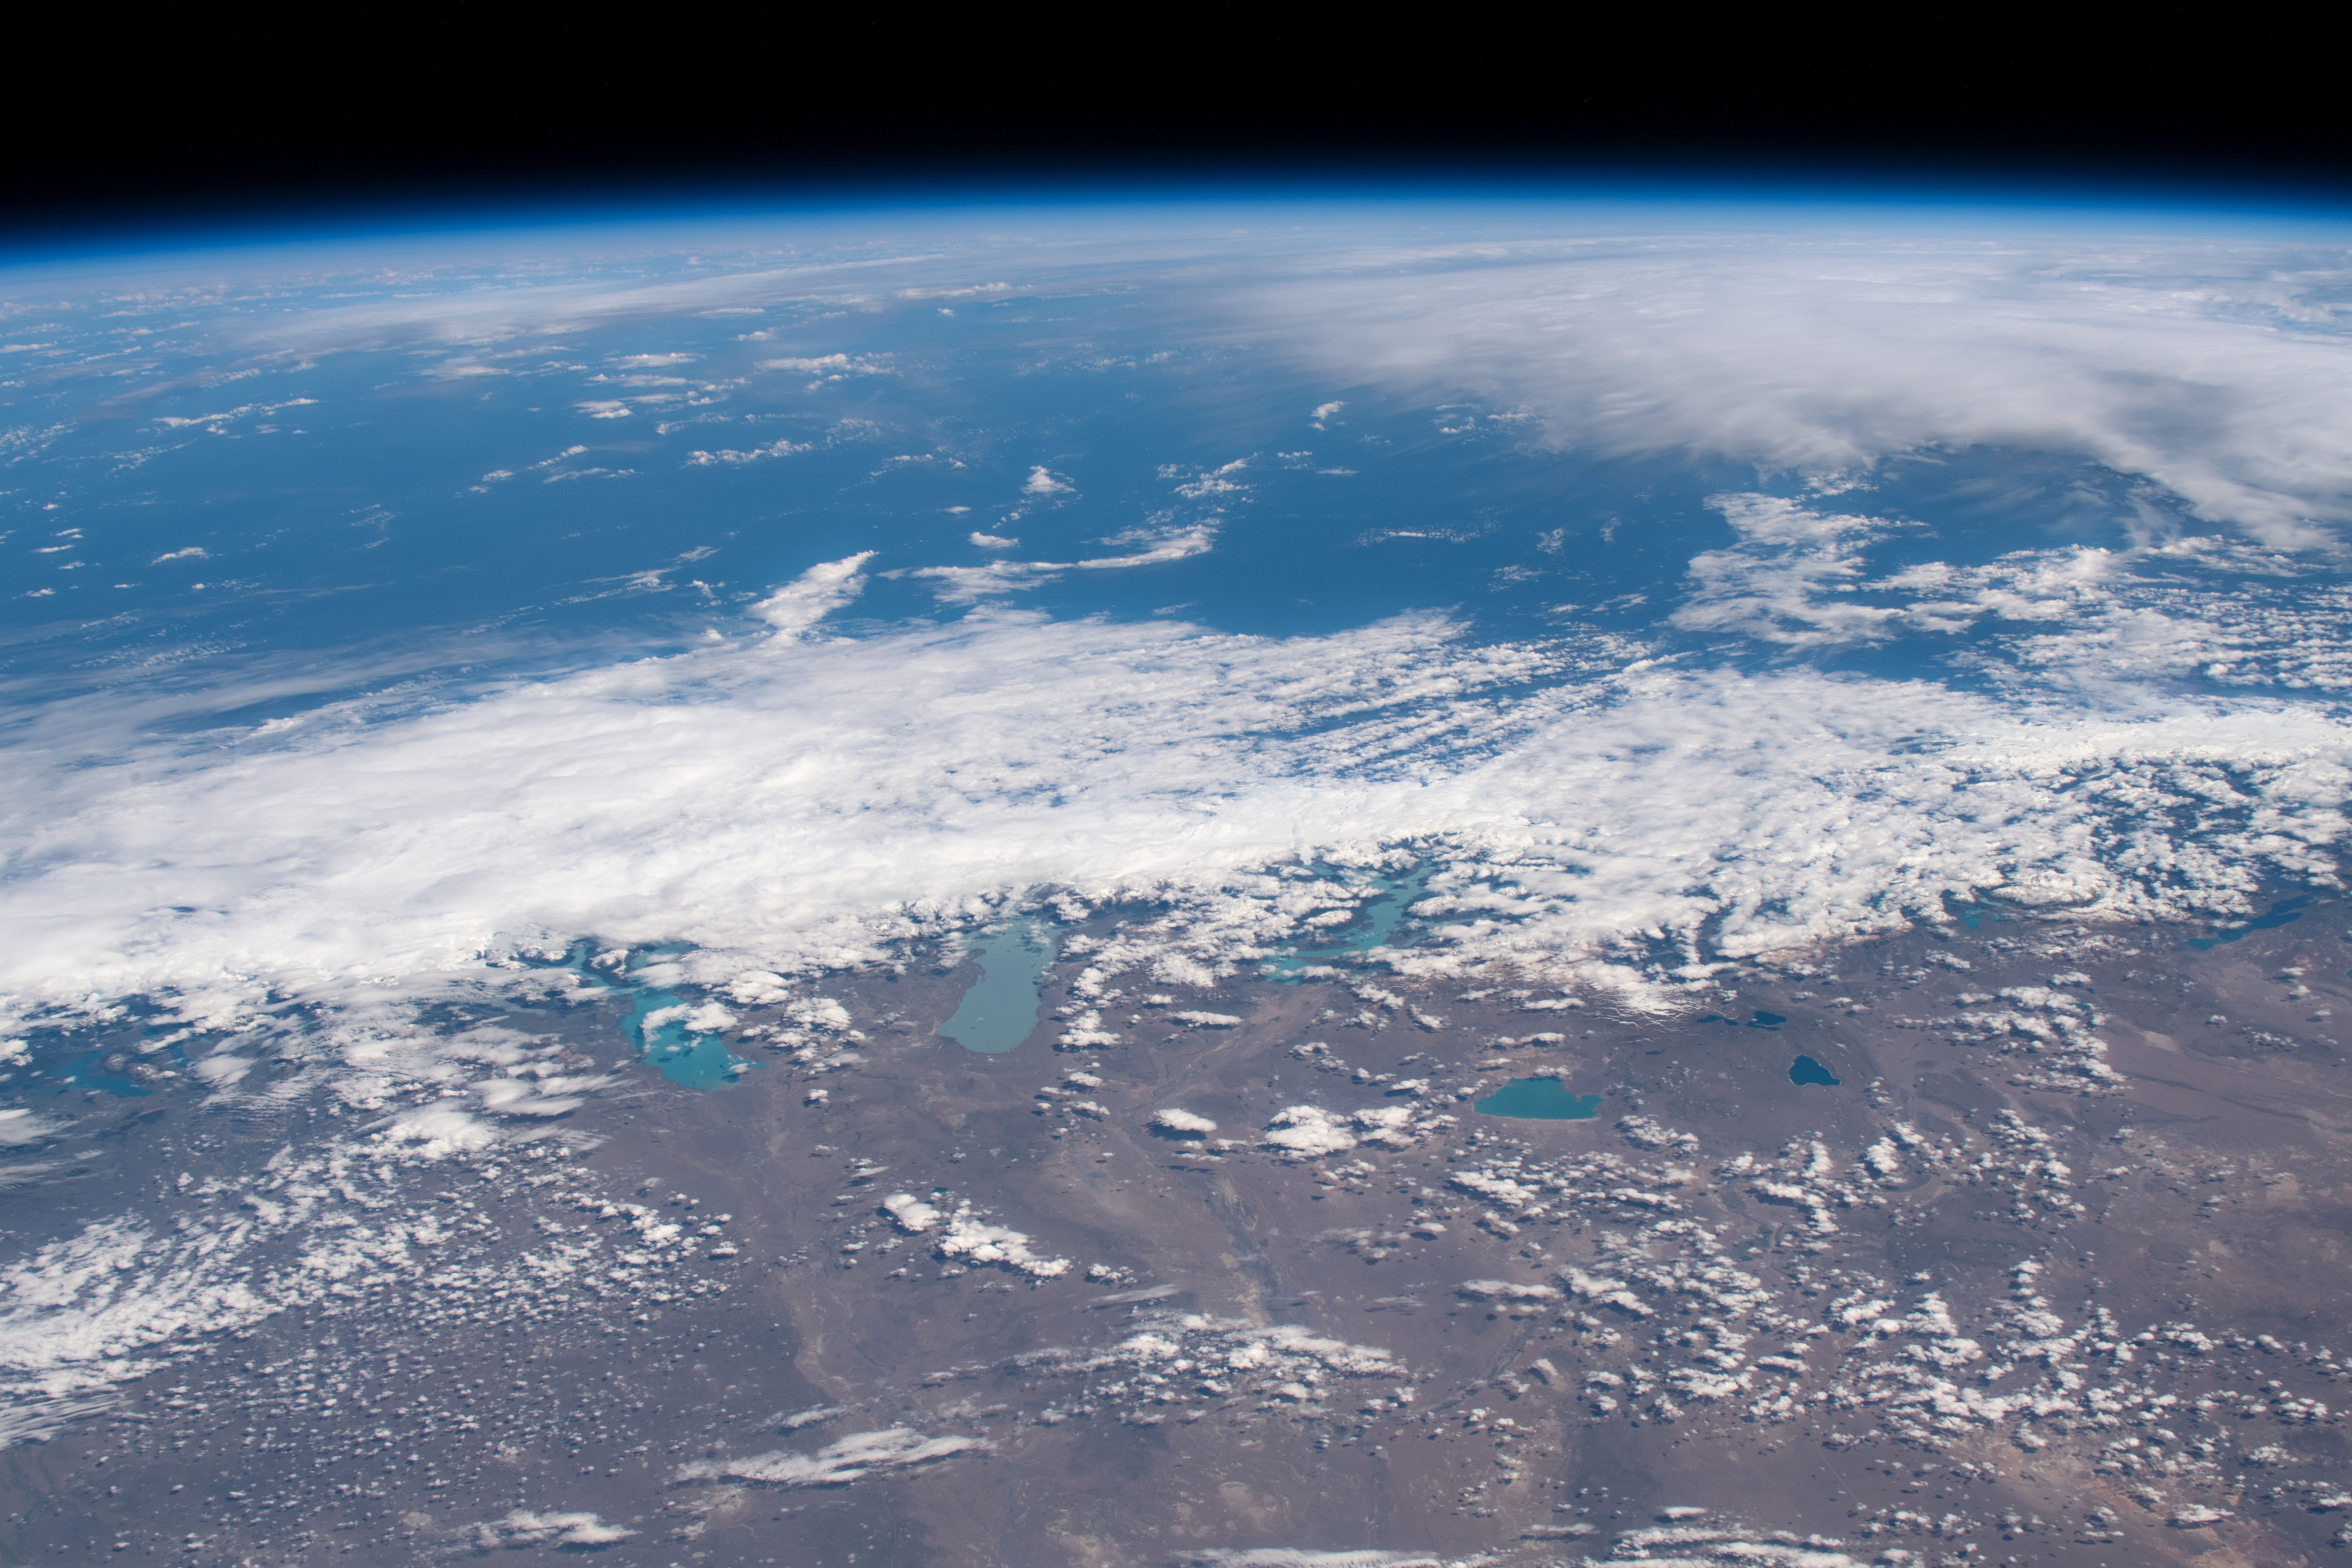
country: CHILE
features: SOUTHERN PATAGONIA ICEFIELDS, ARGENTINO LAKE, VIEDMA LAKE, OHIGGINS/SAN MARTIN LAKE, CARDIEL LAKE
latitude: -49.0
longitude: -73.0
